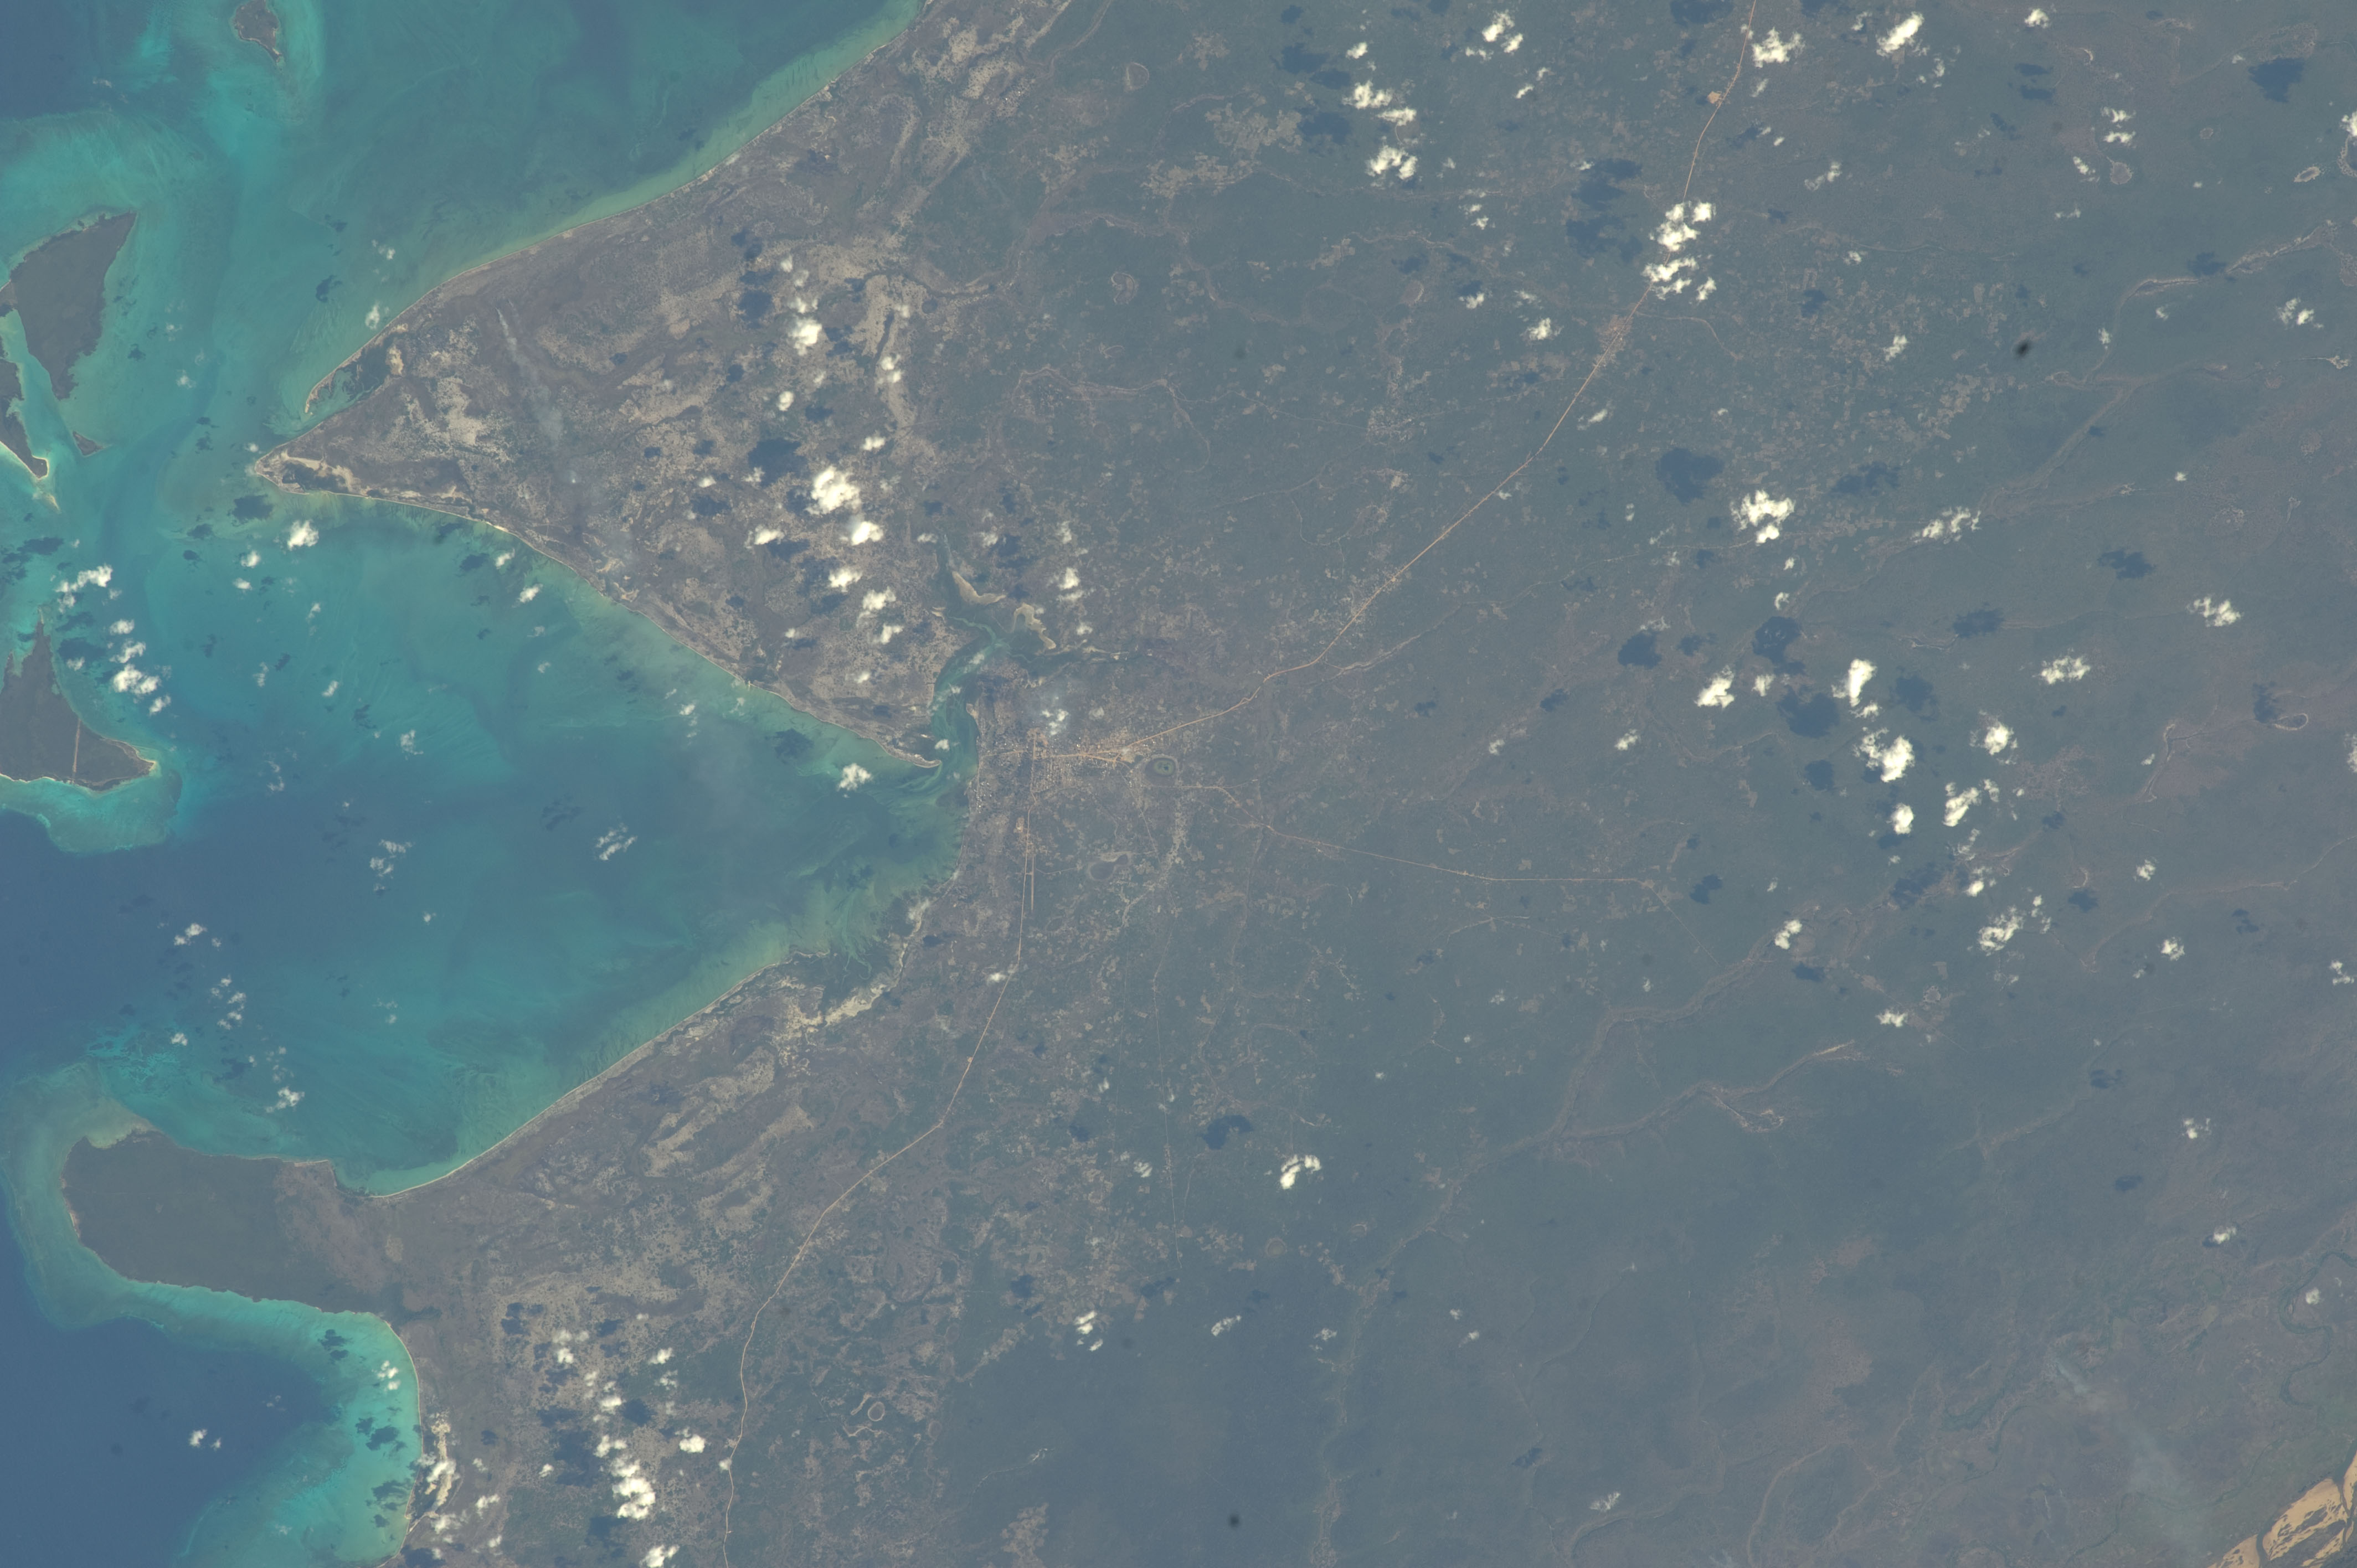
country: MOZAMBIQUE
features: PALMA B., PALMA, TUNGUE CANYON, ROADS
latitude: -10.7
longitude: 40.4
